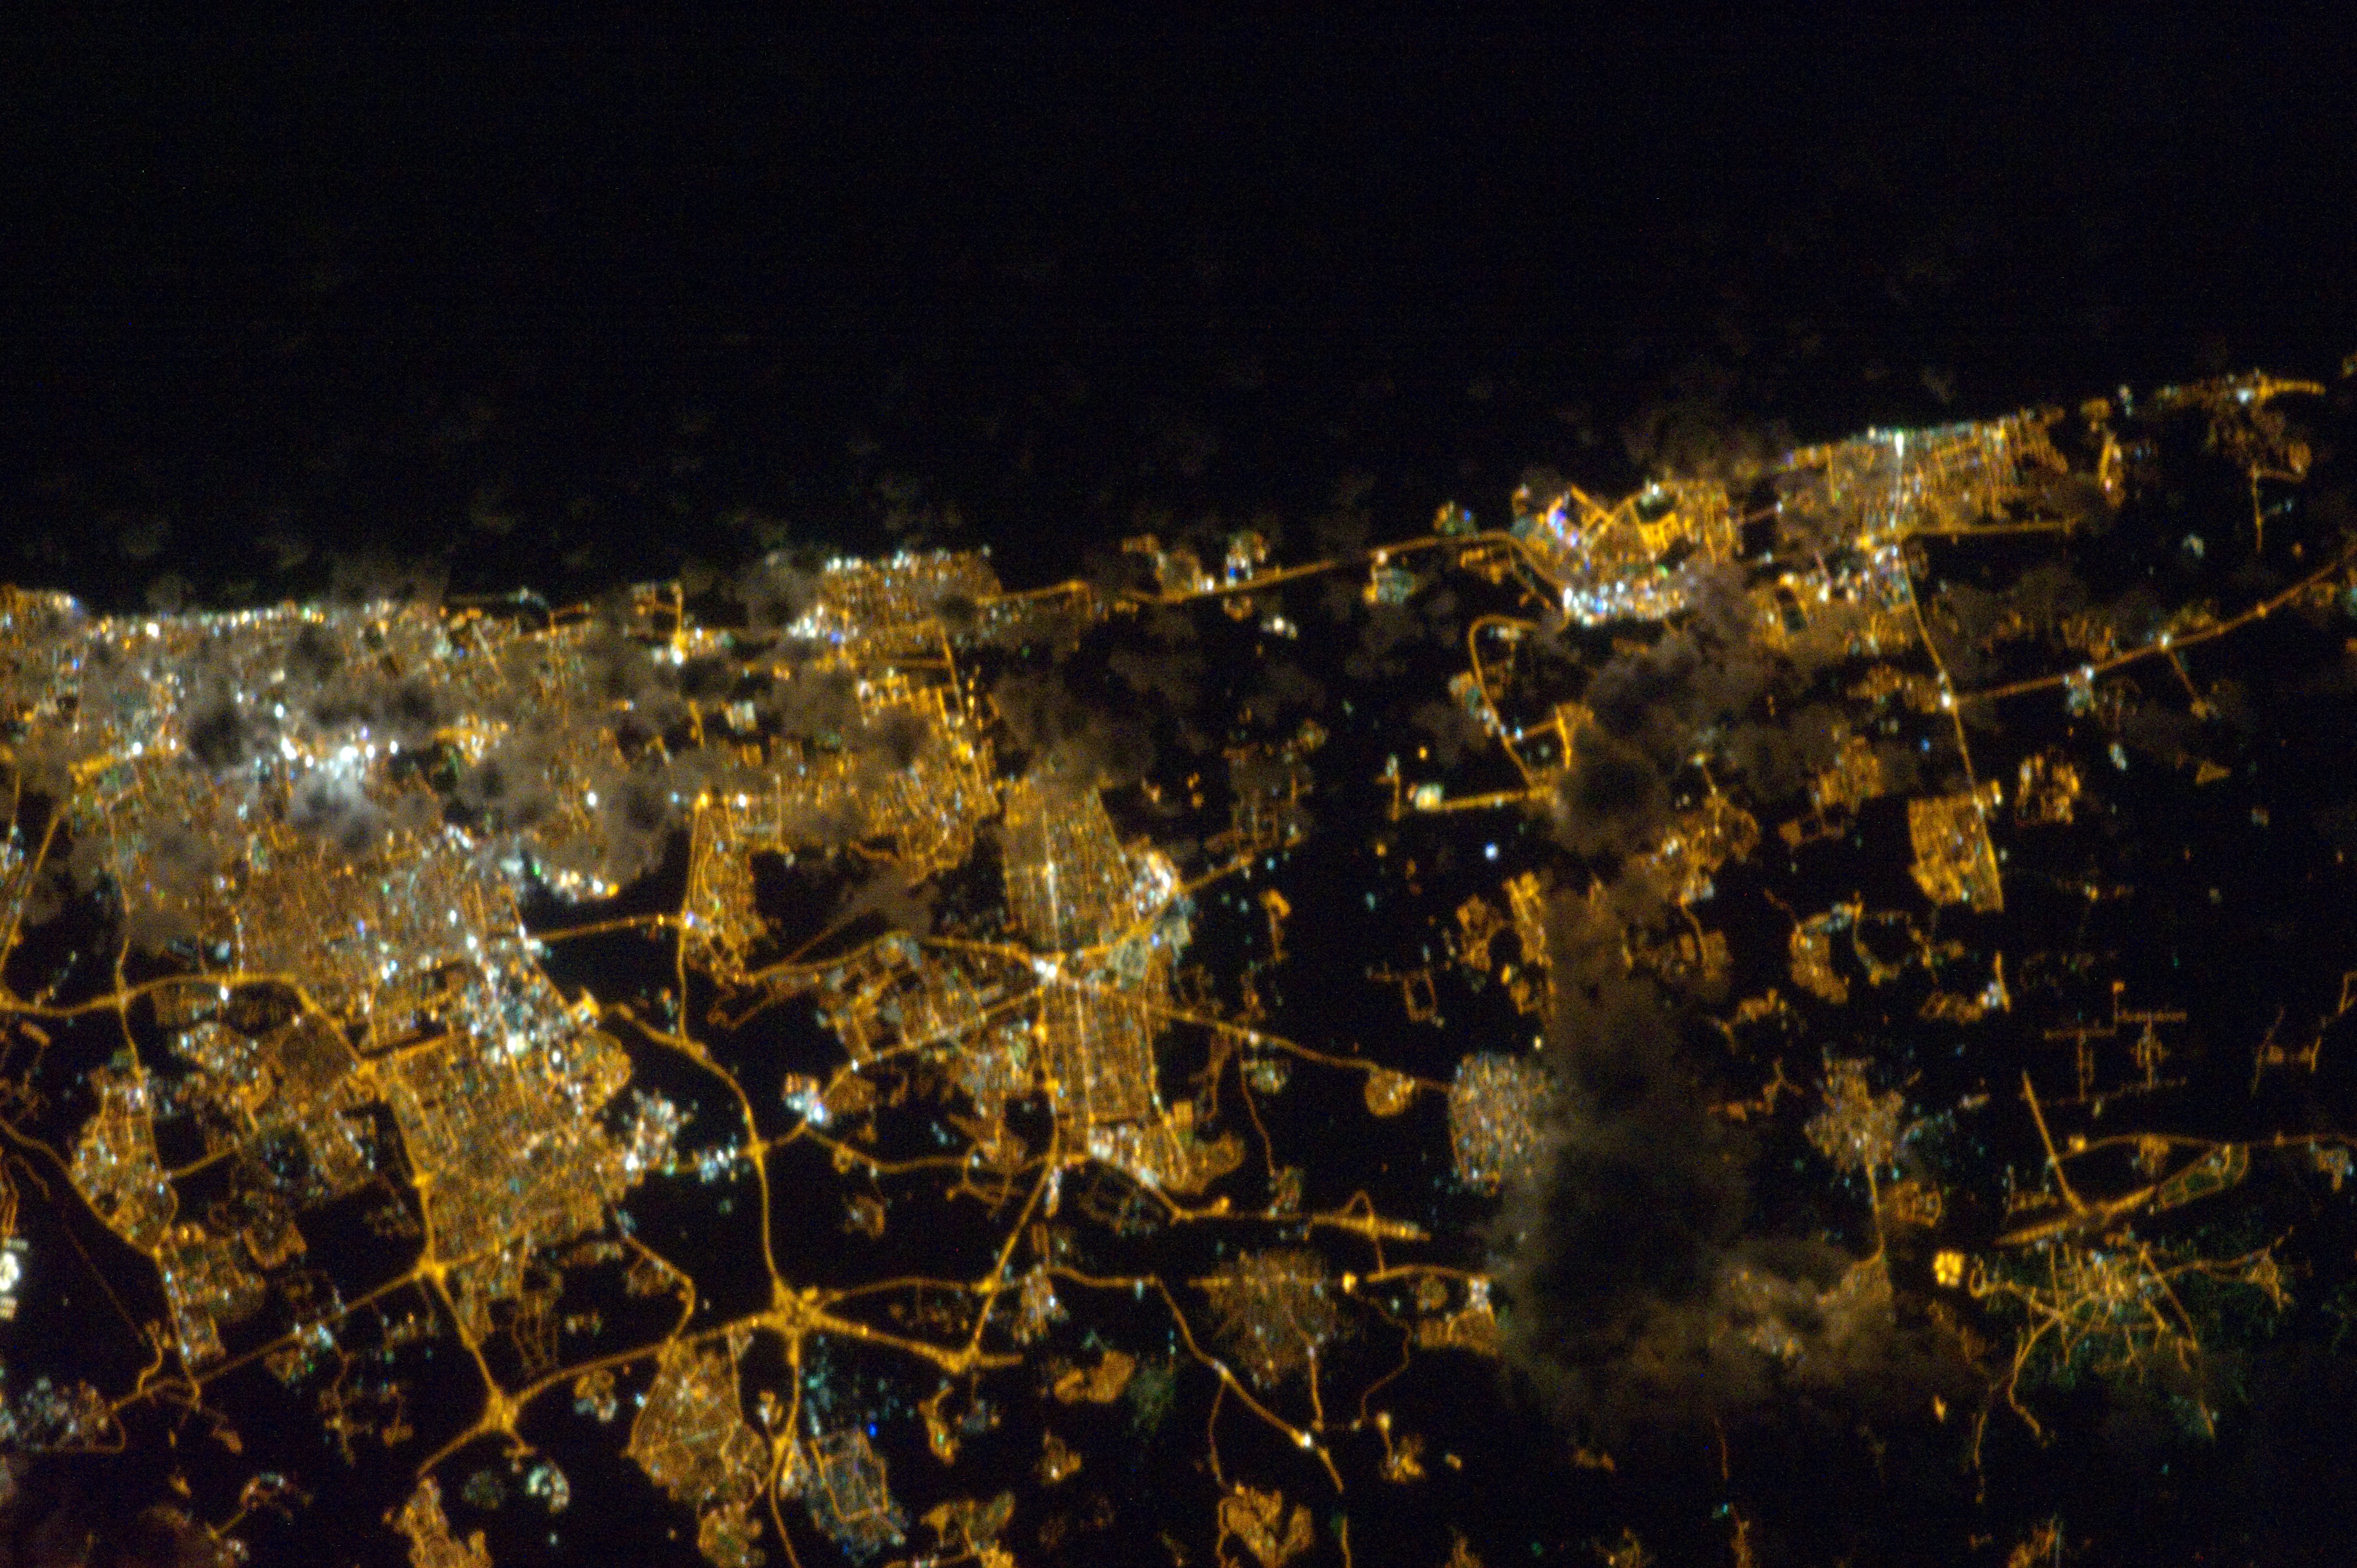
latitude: 32.1
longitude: 34.9
